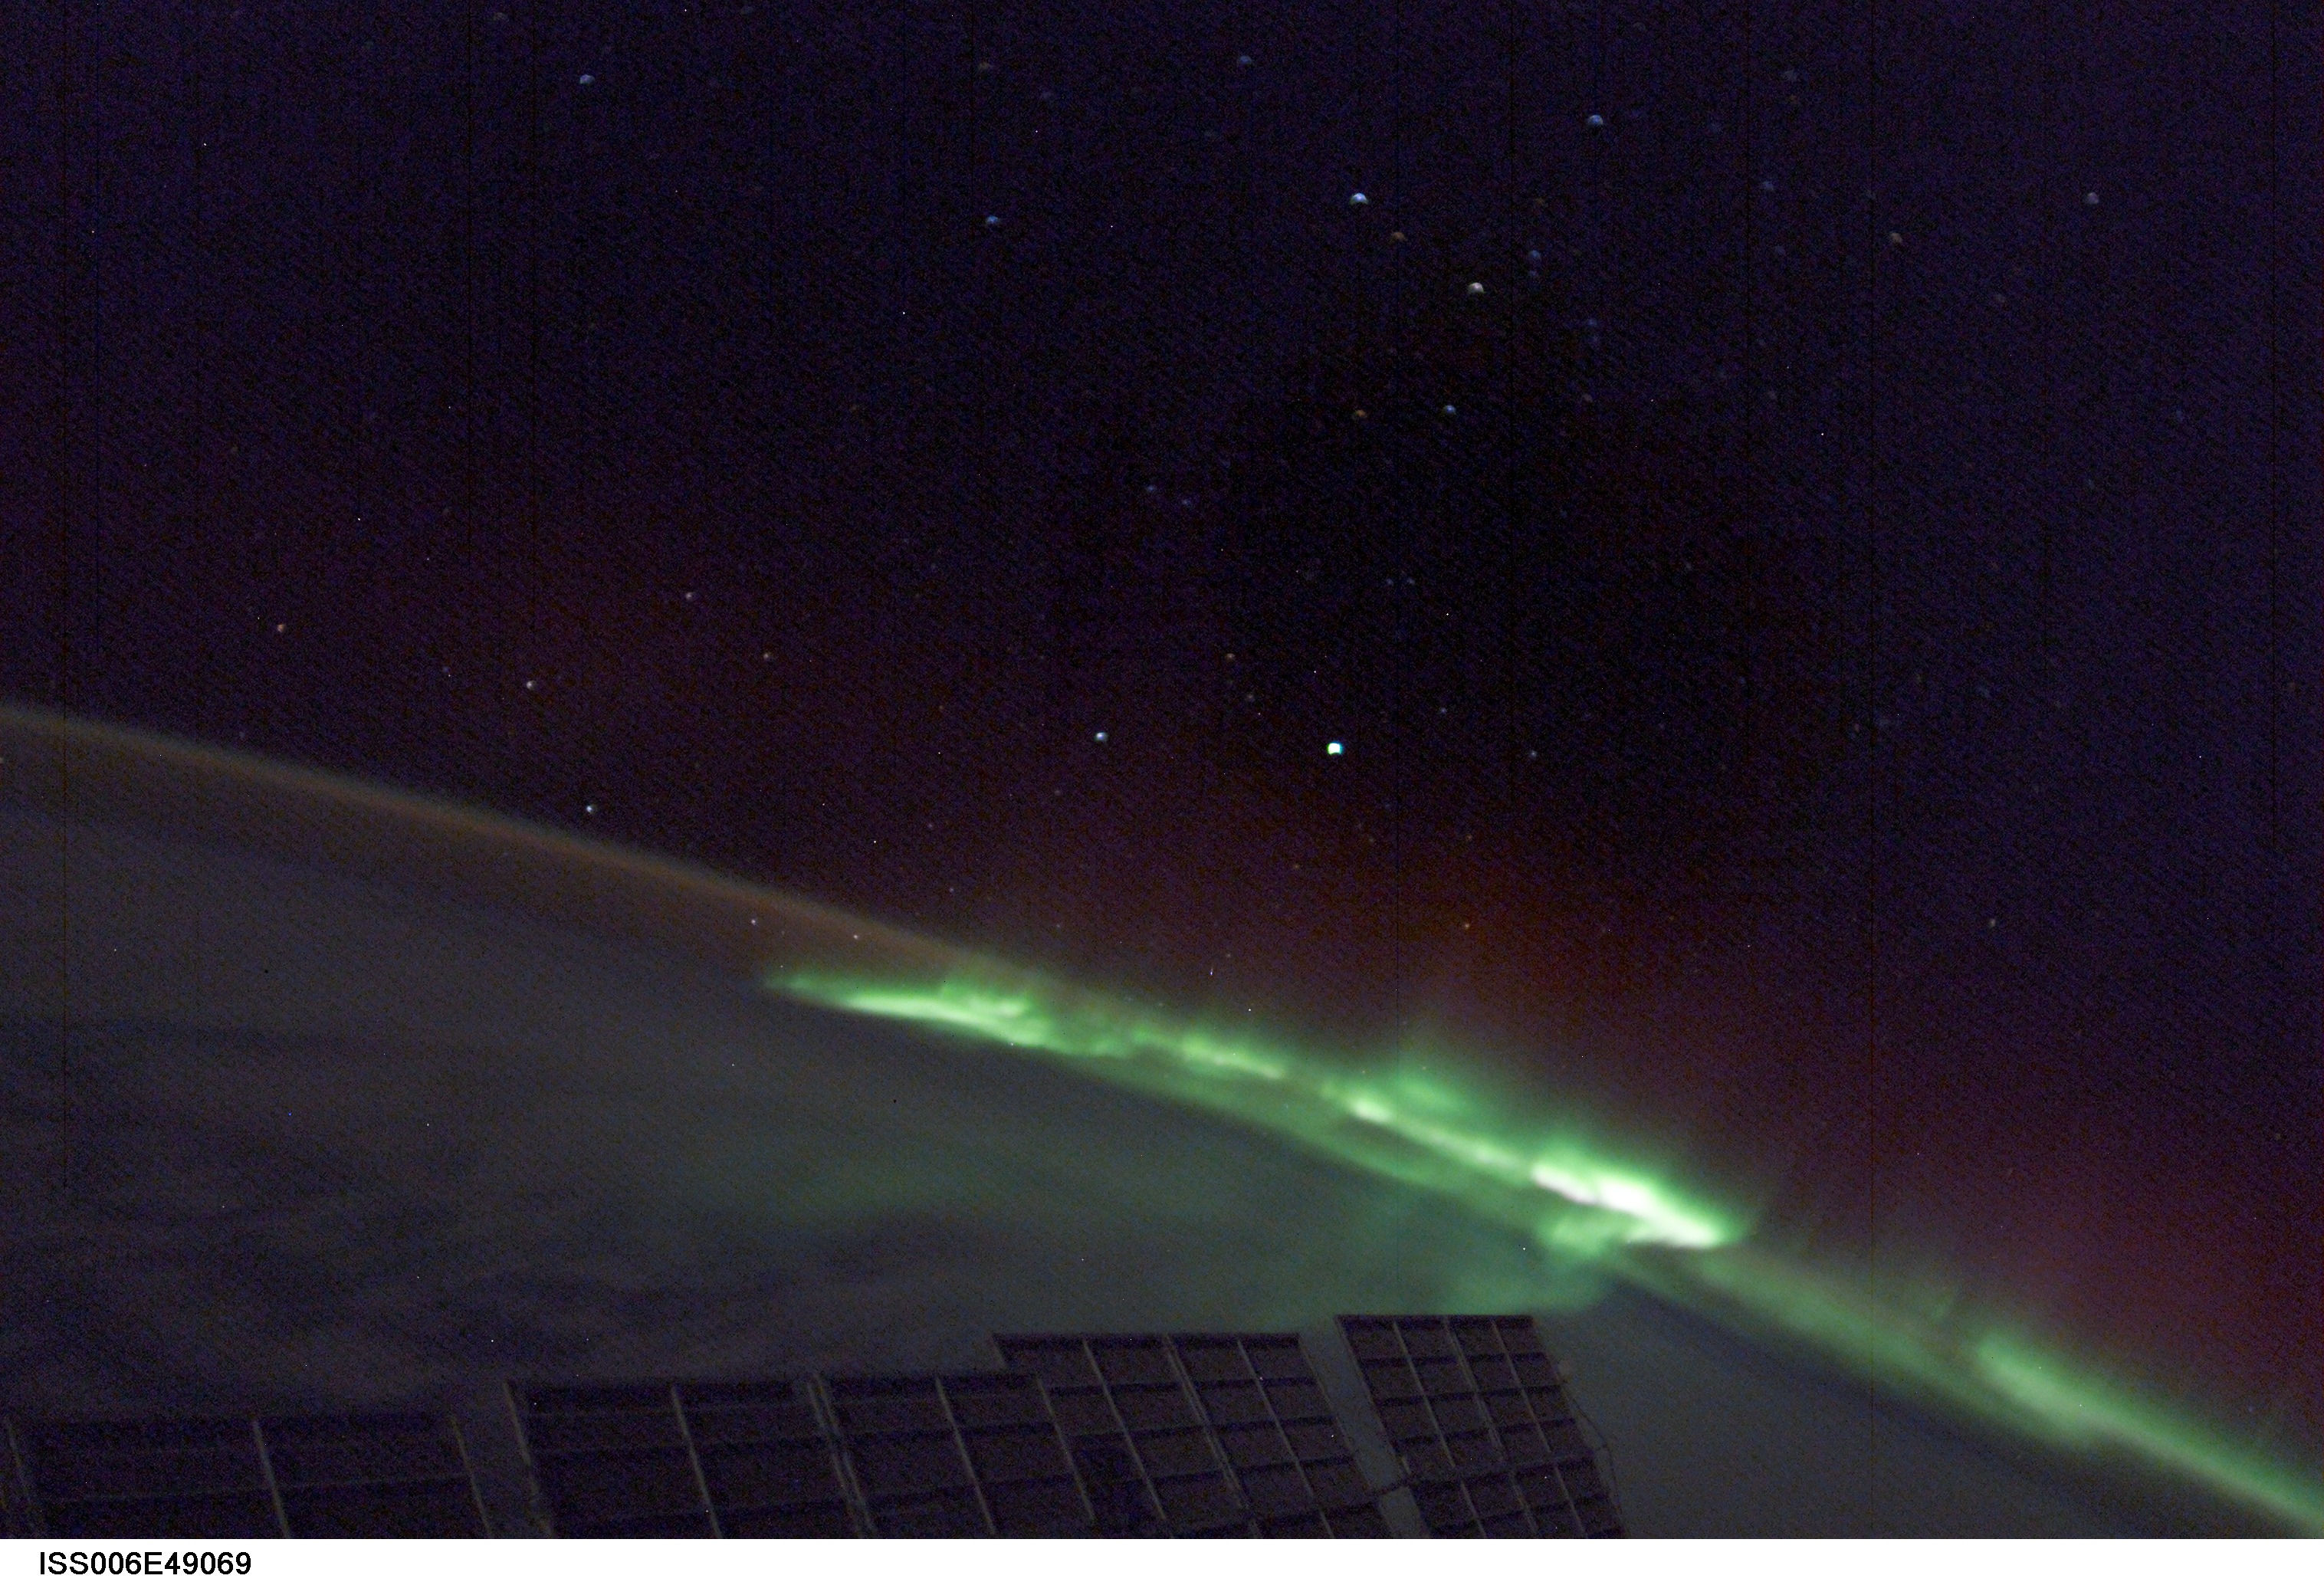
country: AURORA
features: AURORA AUSTRALIS, ISS, STARS
